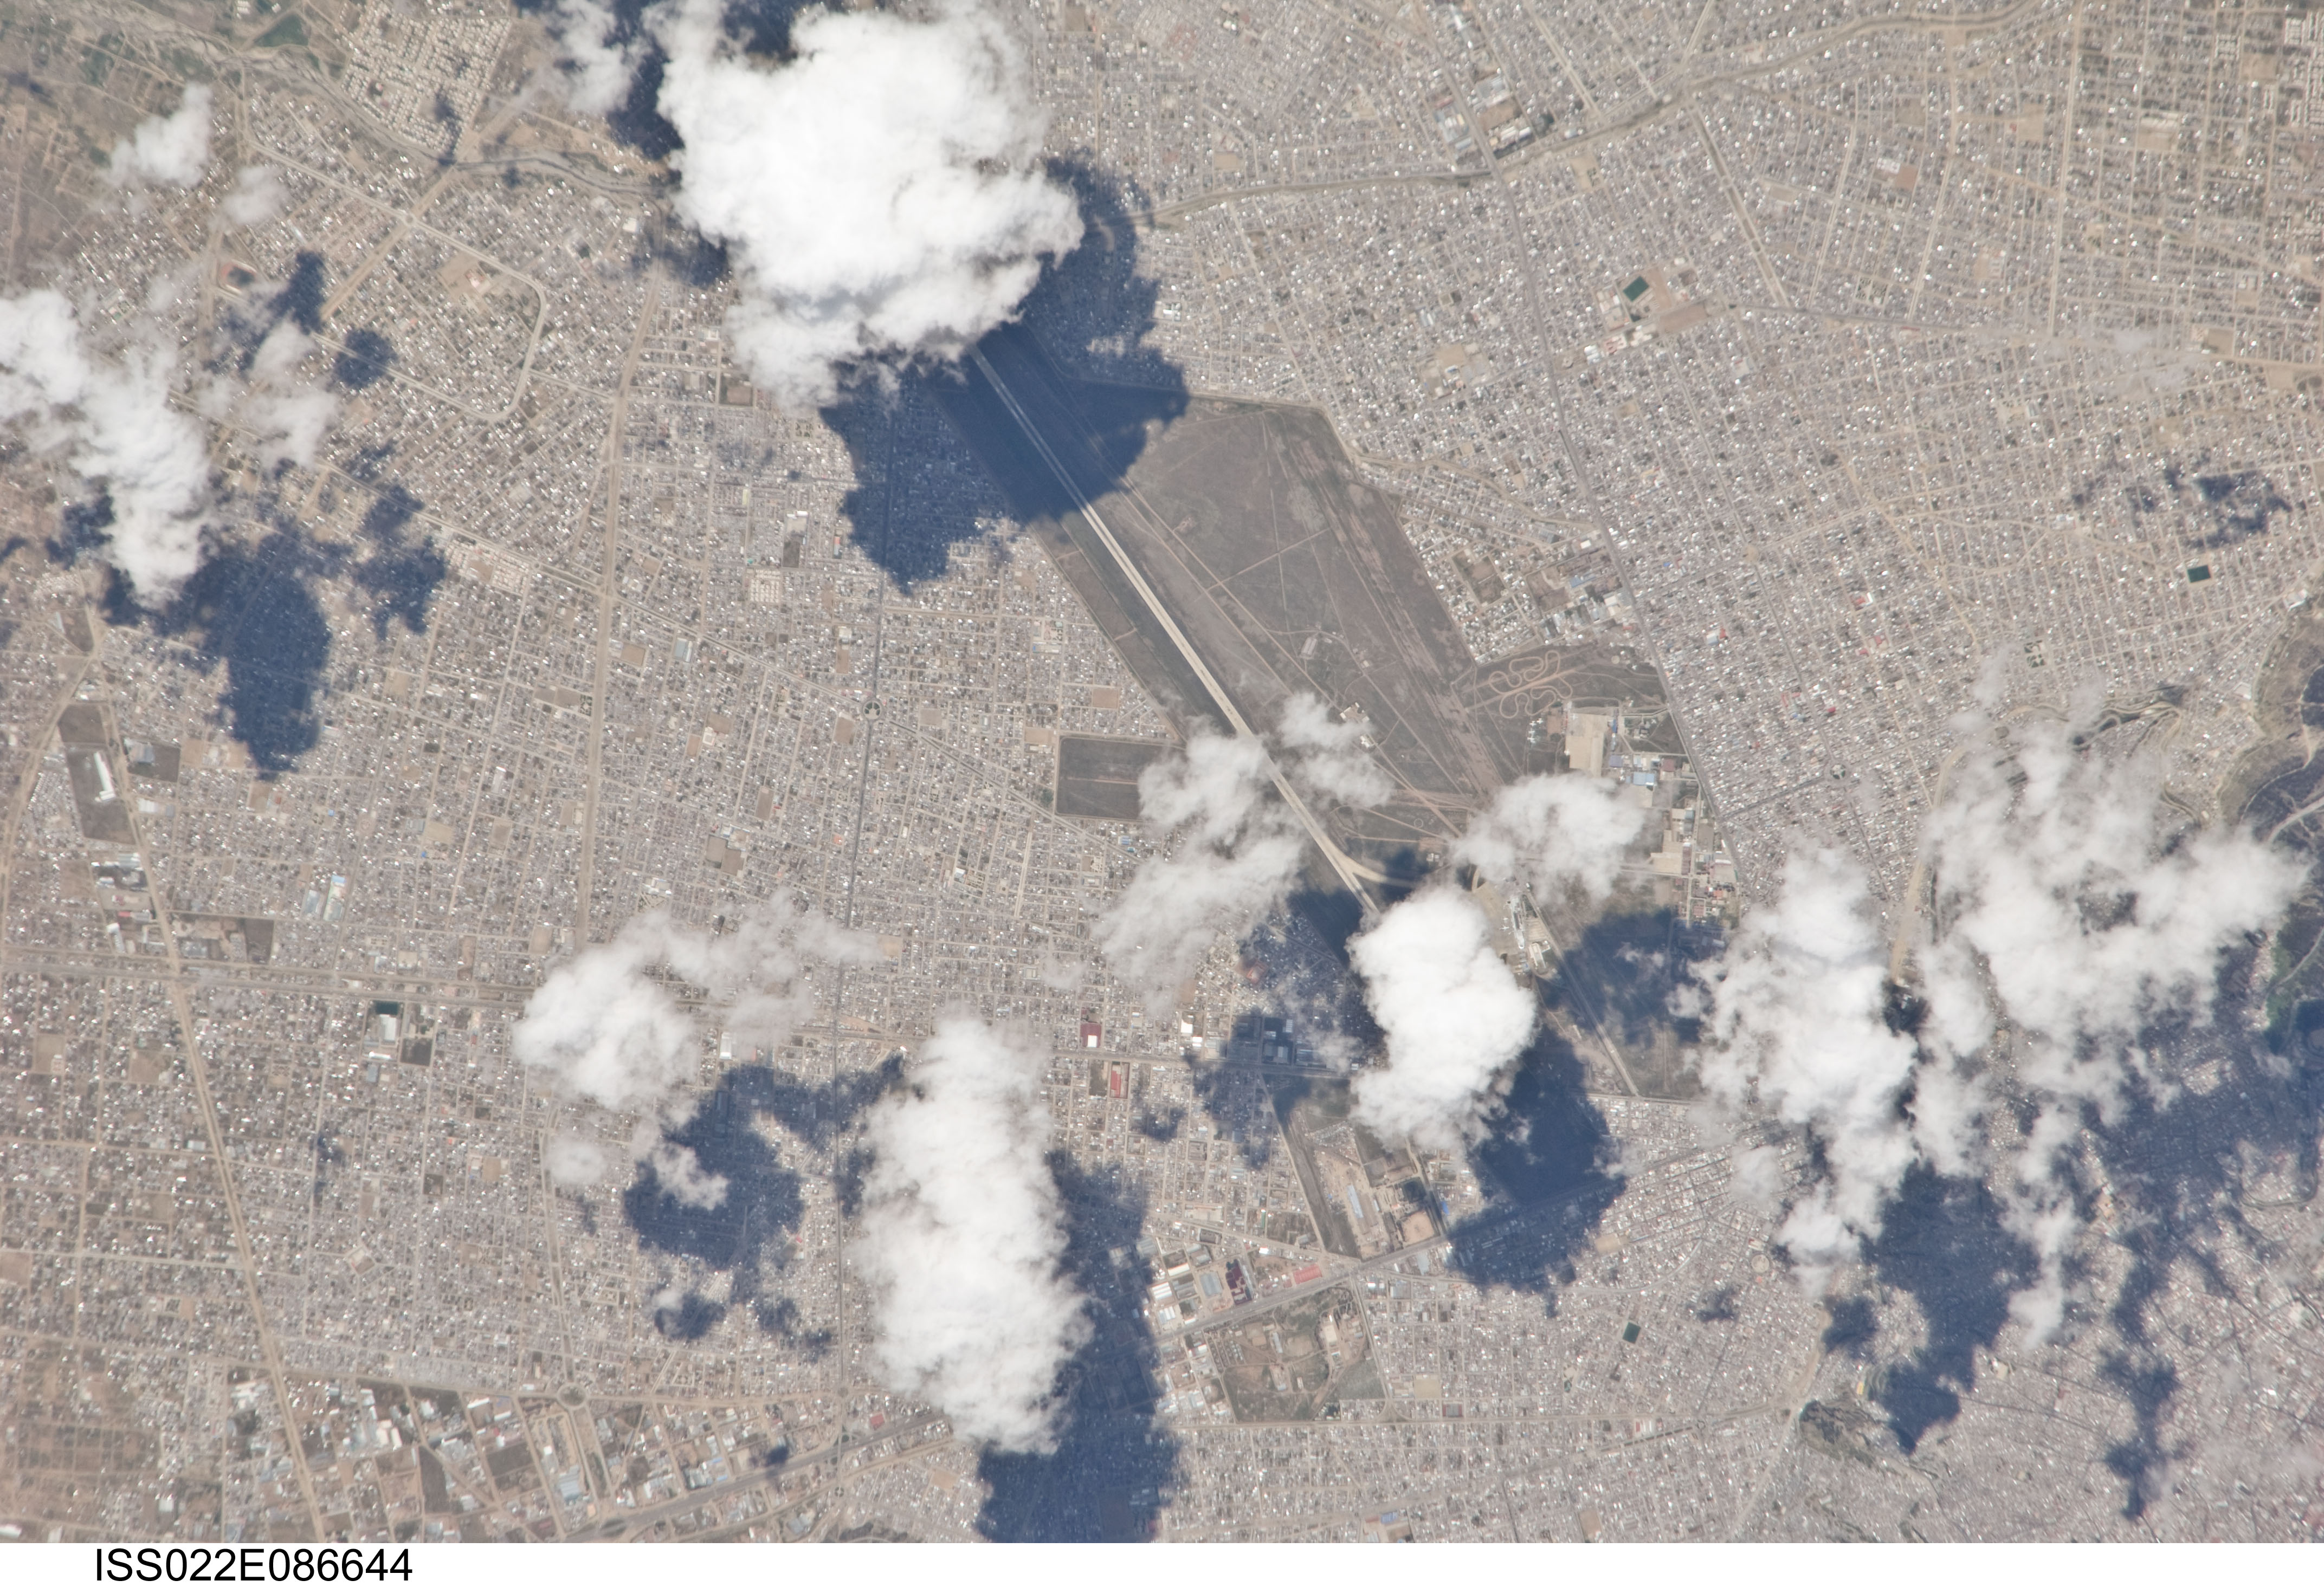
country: BOLIVIA
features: LA PAZ, URBAN LAND COVER, AIRPORT
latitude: -16.5
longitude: -68.2
